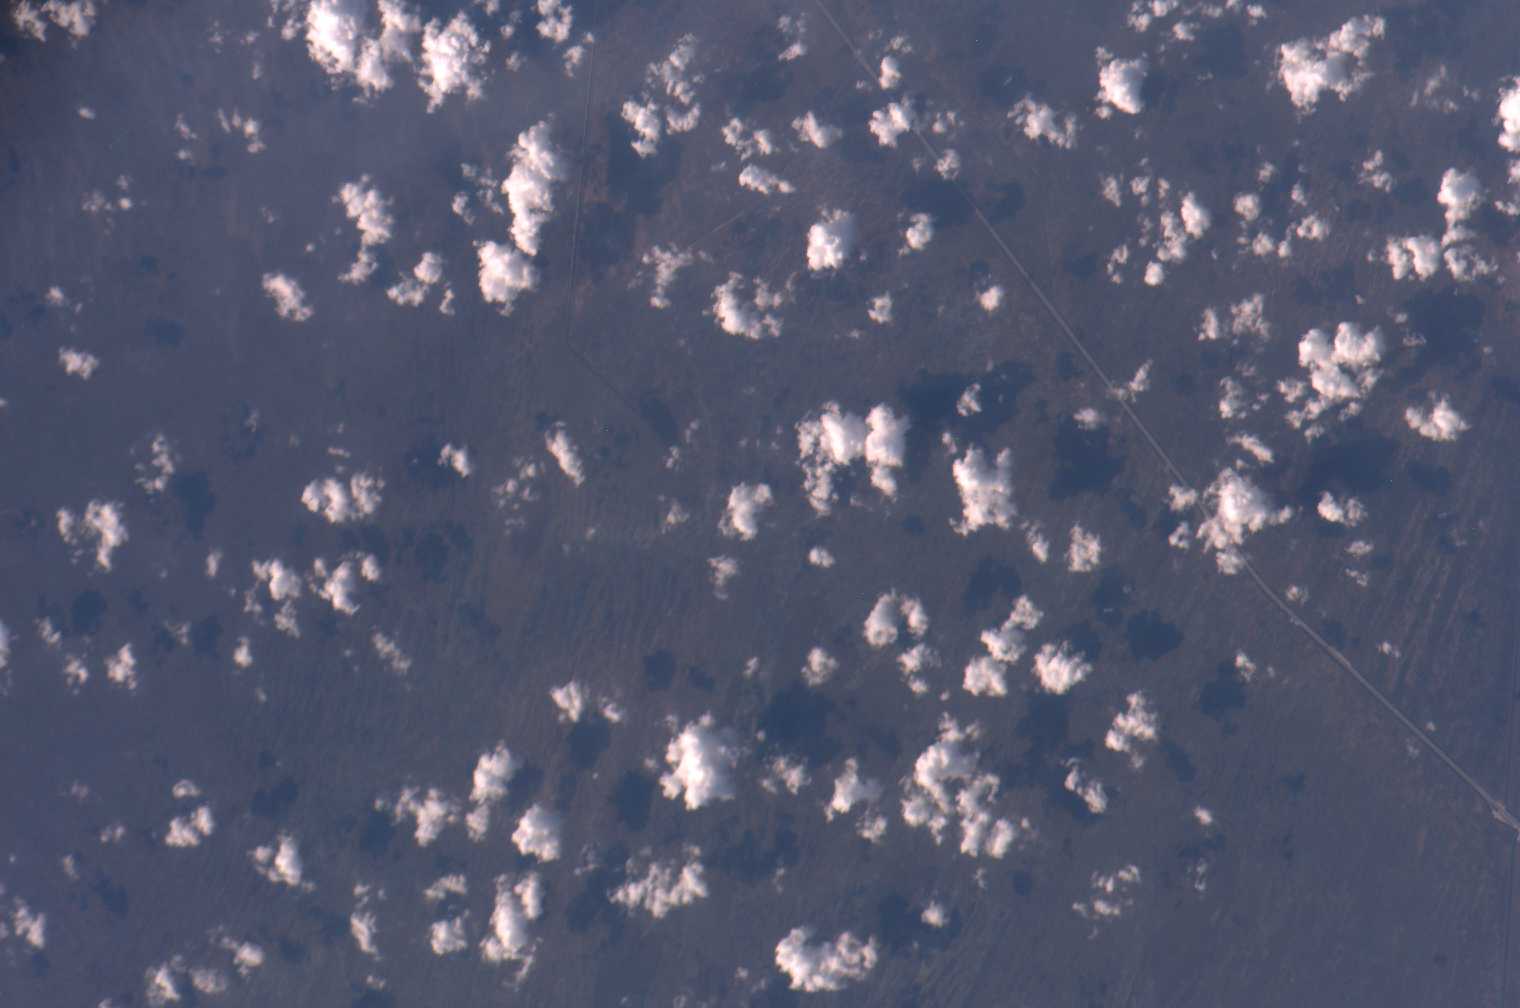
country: USA-FLORIDA
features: EVERGLADES, MIAMI CANAL
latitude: 26.0
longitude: -80.8
